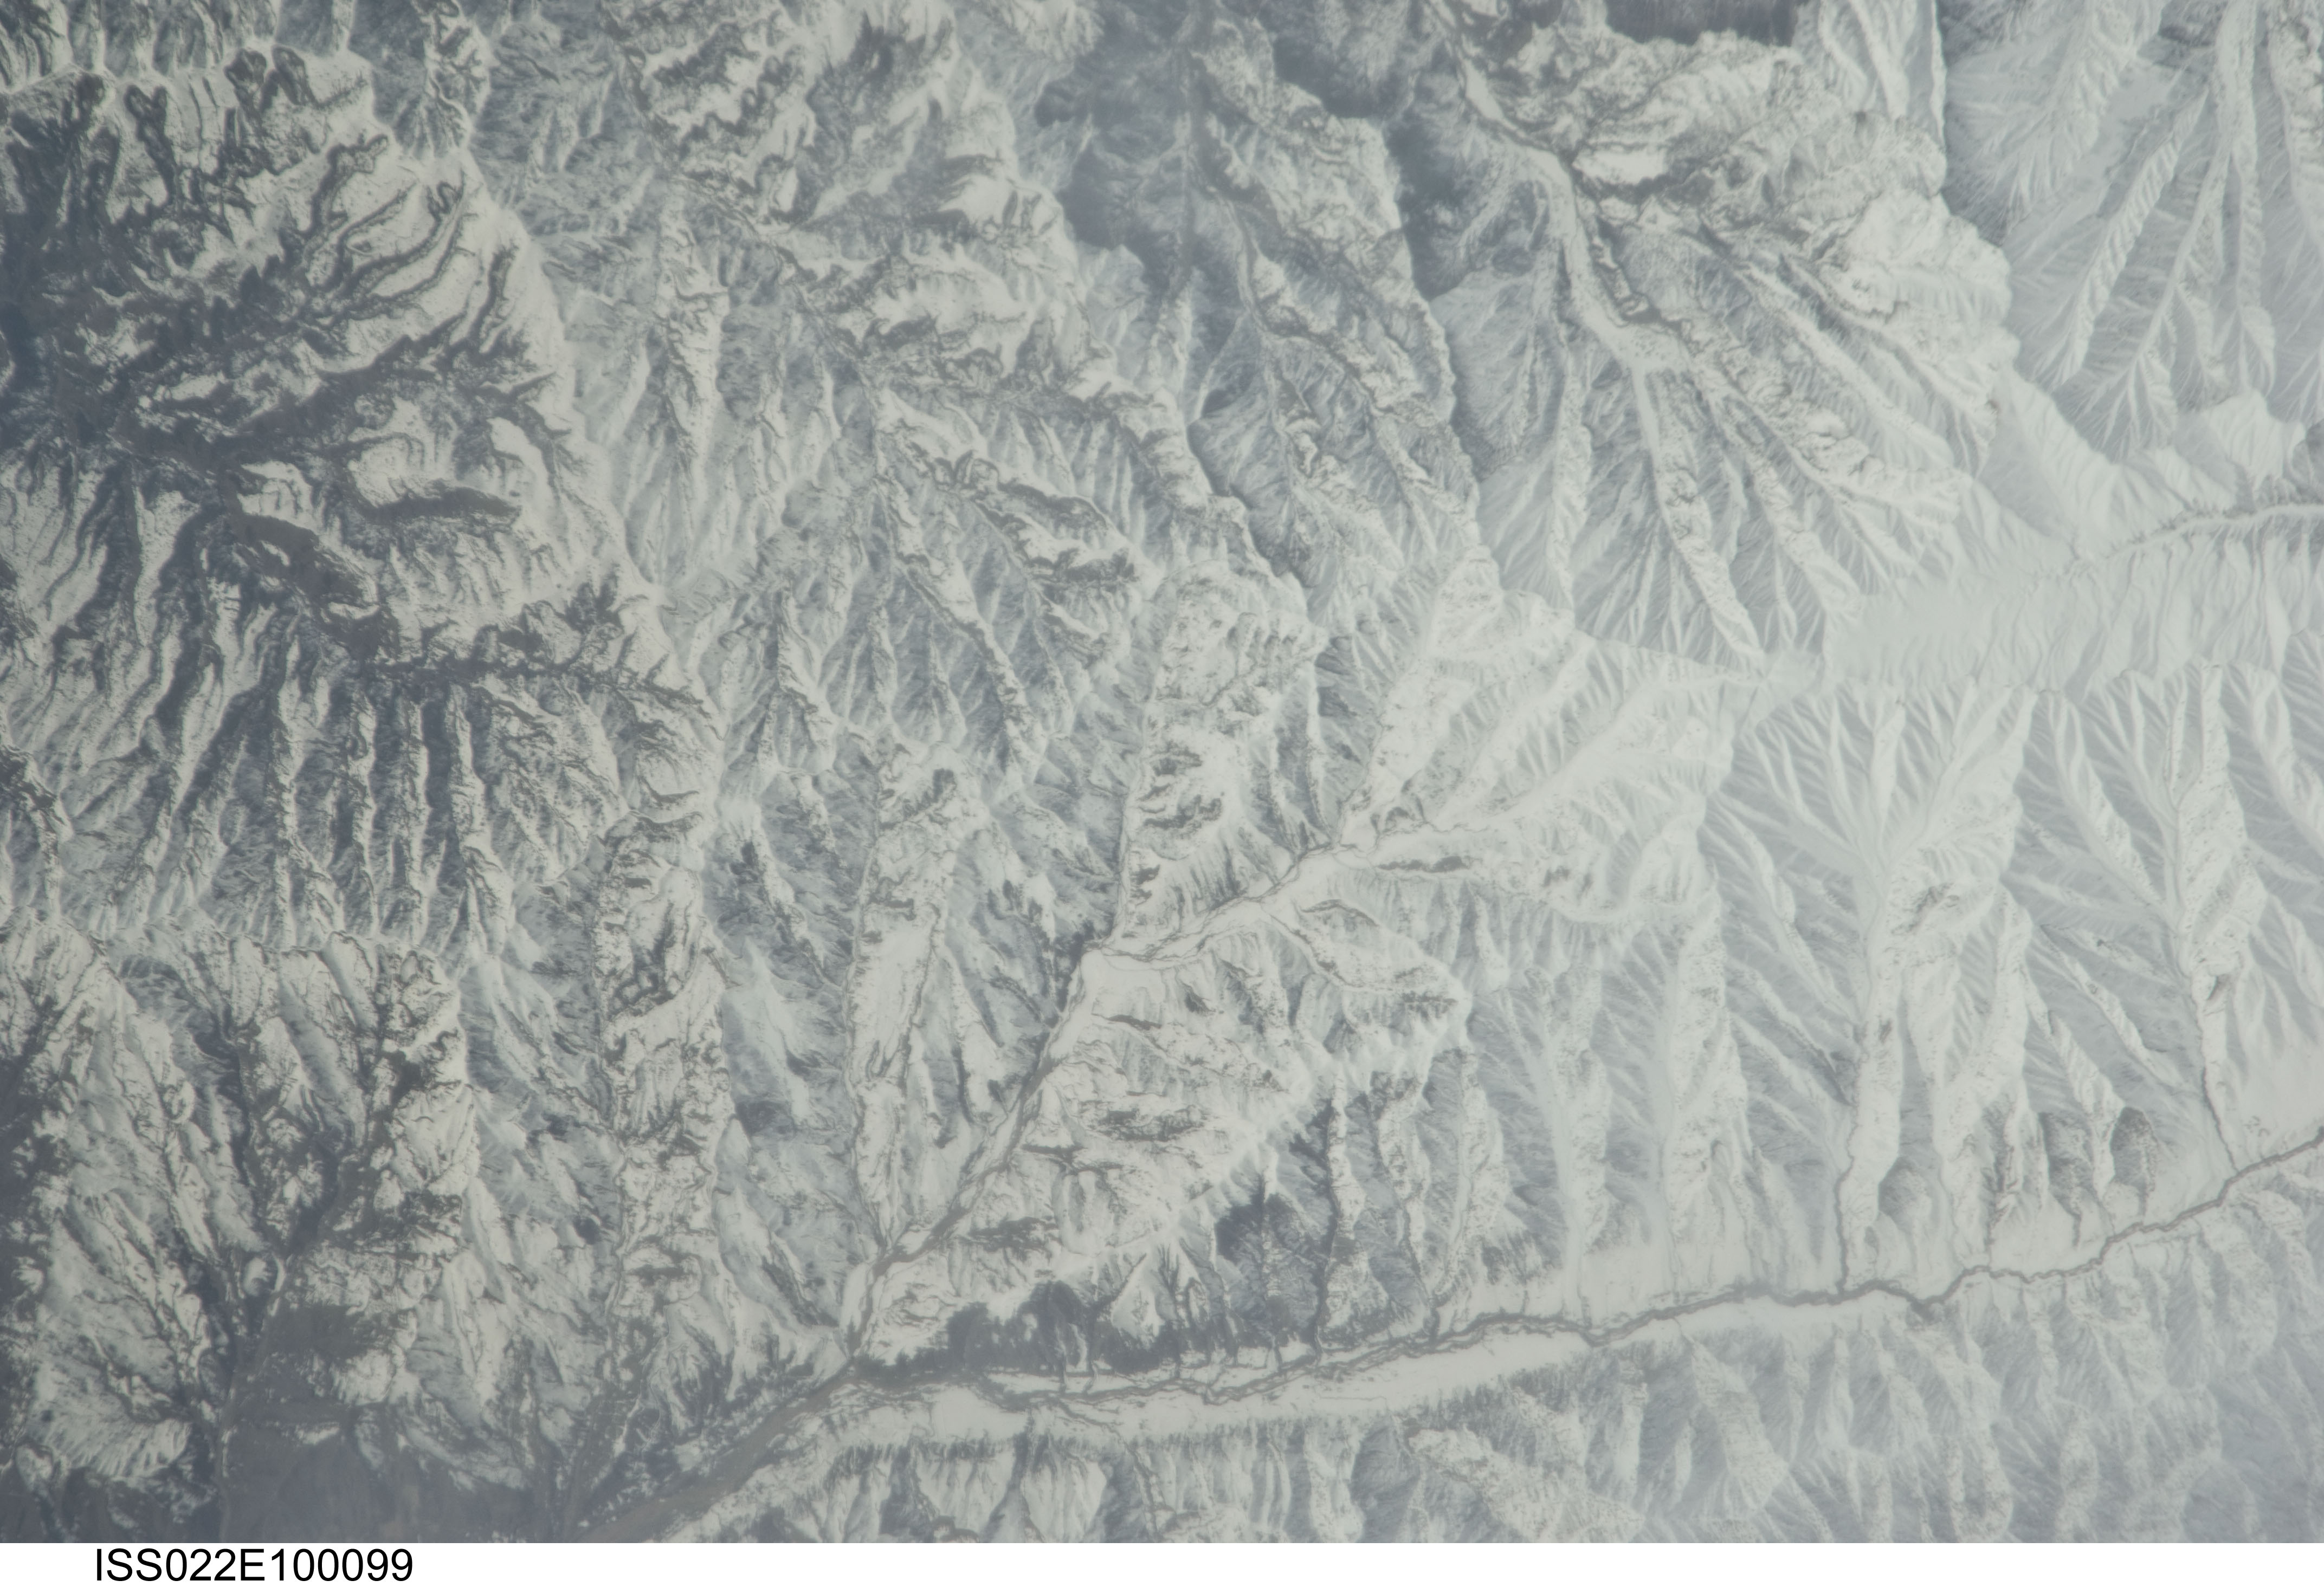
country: TAJIKISTAN
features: PETRA PERVOGO MTS., OBI MAZAR R., SNOW
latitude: 38.5
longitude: 70.1
